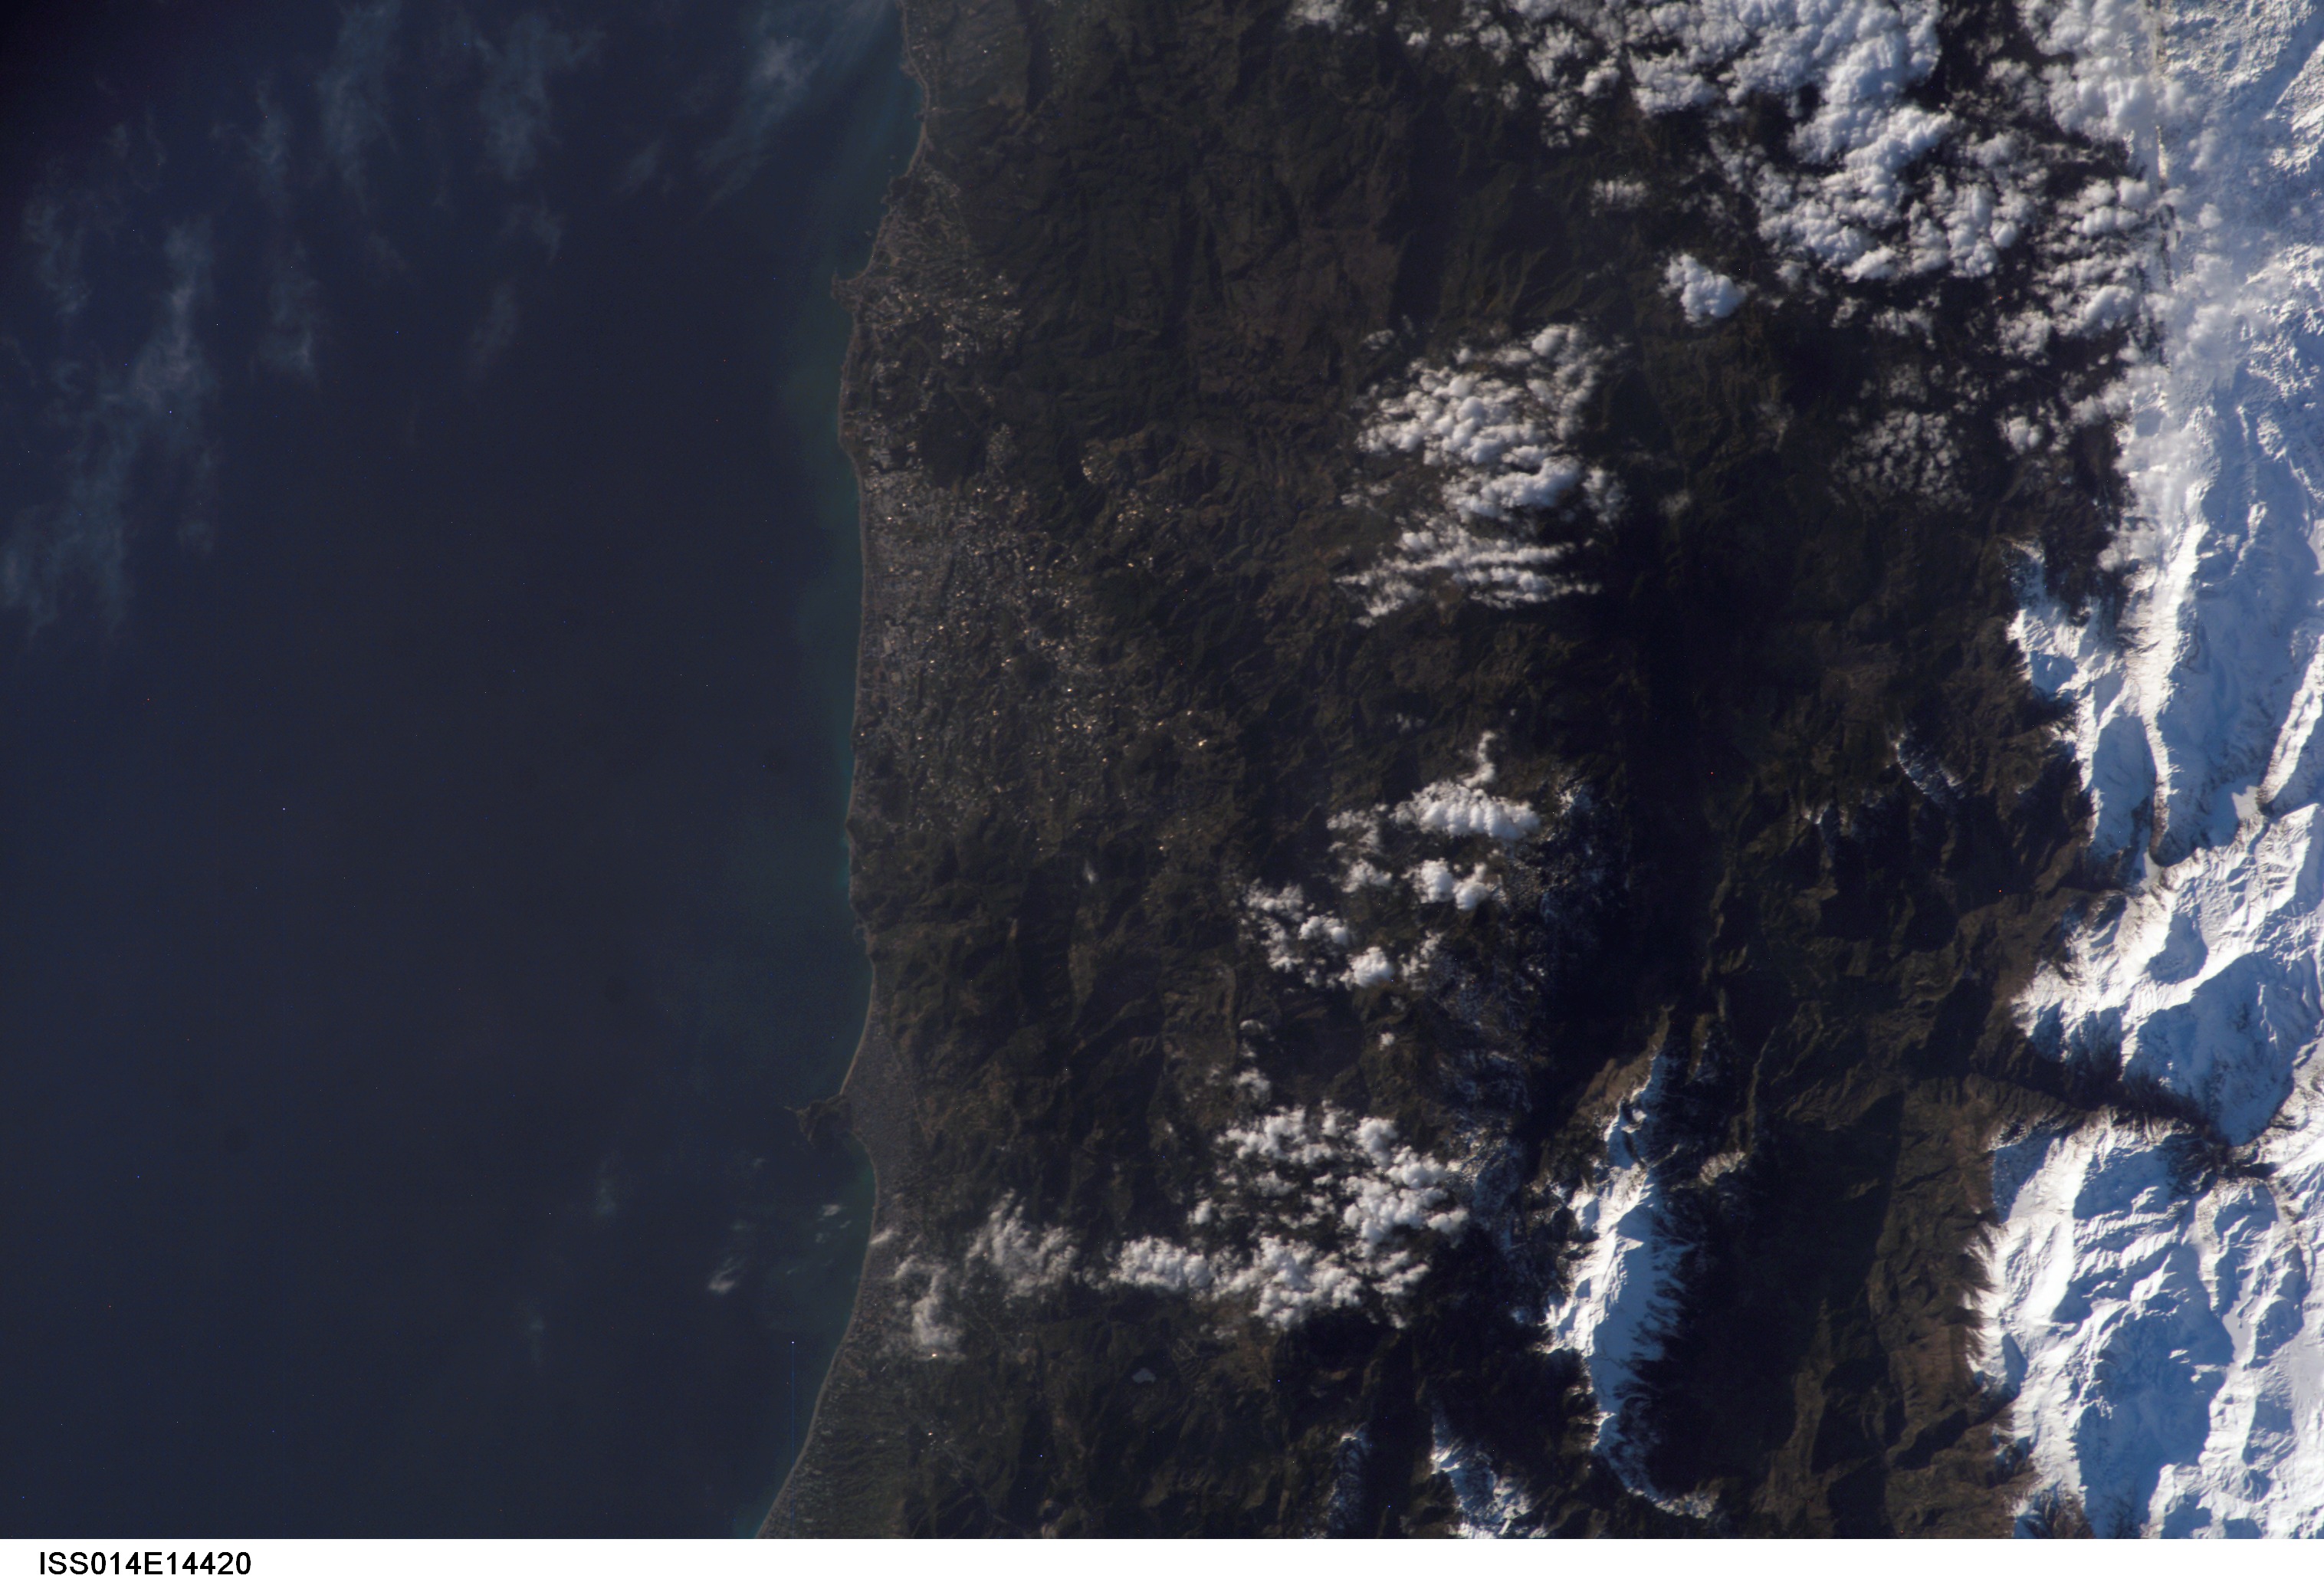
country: ASIA
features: COASTAL CITY, SNOWY MTS.
